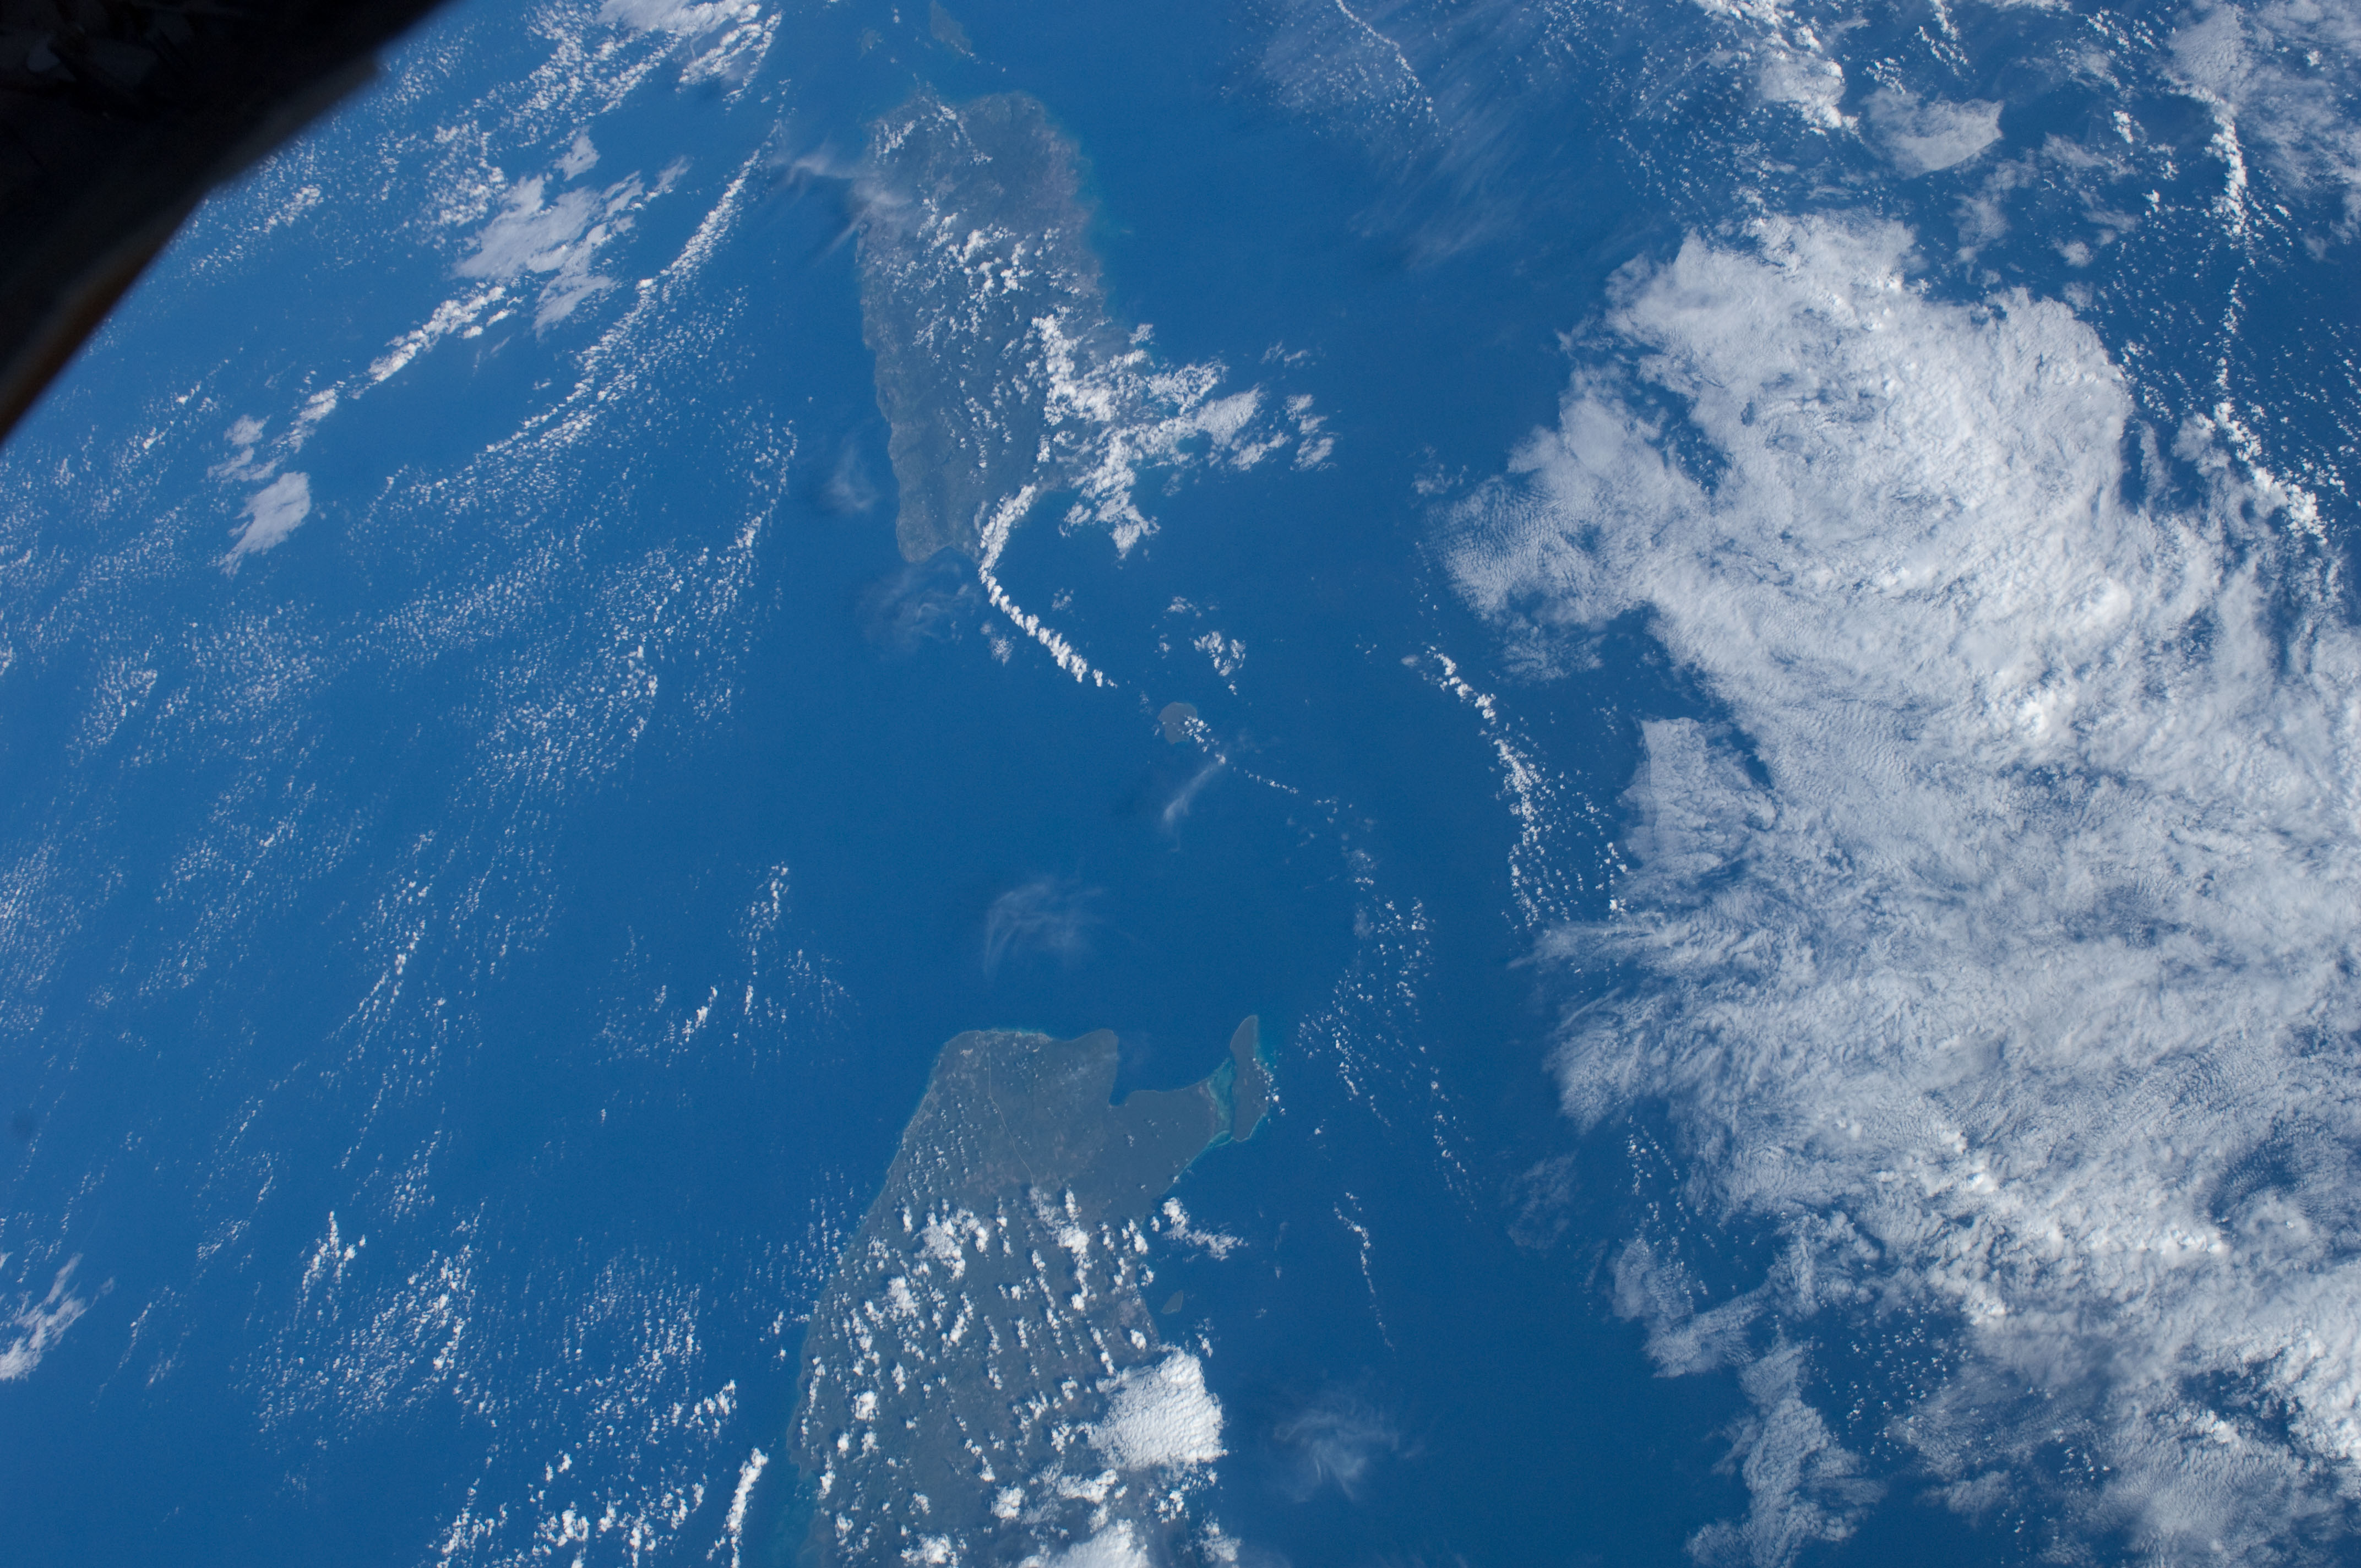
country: PUERTO RICO
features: CARIBBEAN S., DOMINICAN REPUBLIC
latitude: 18.0
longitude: -68.0
